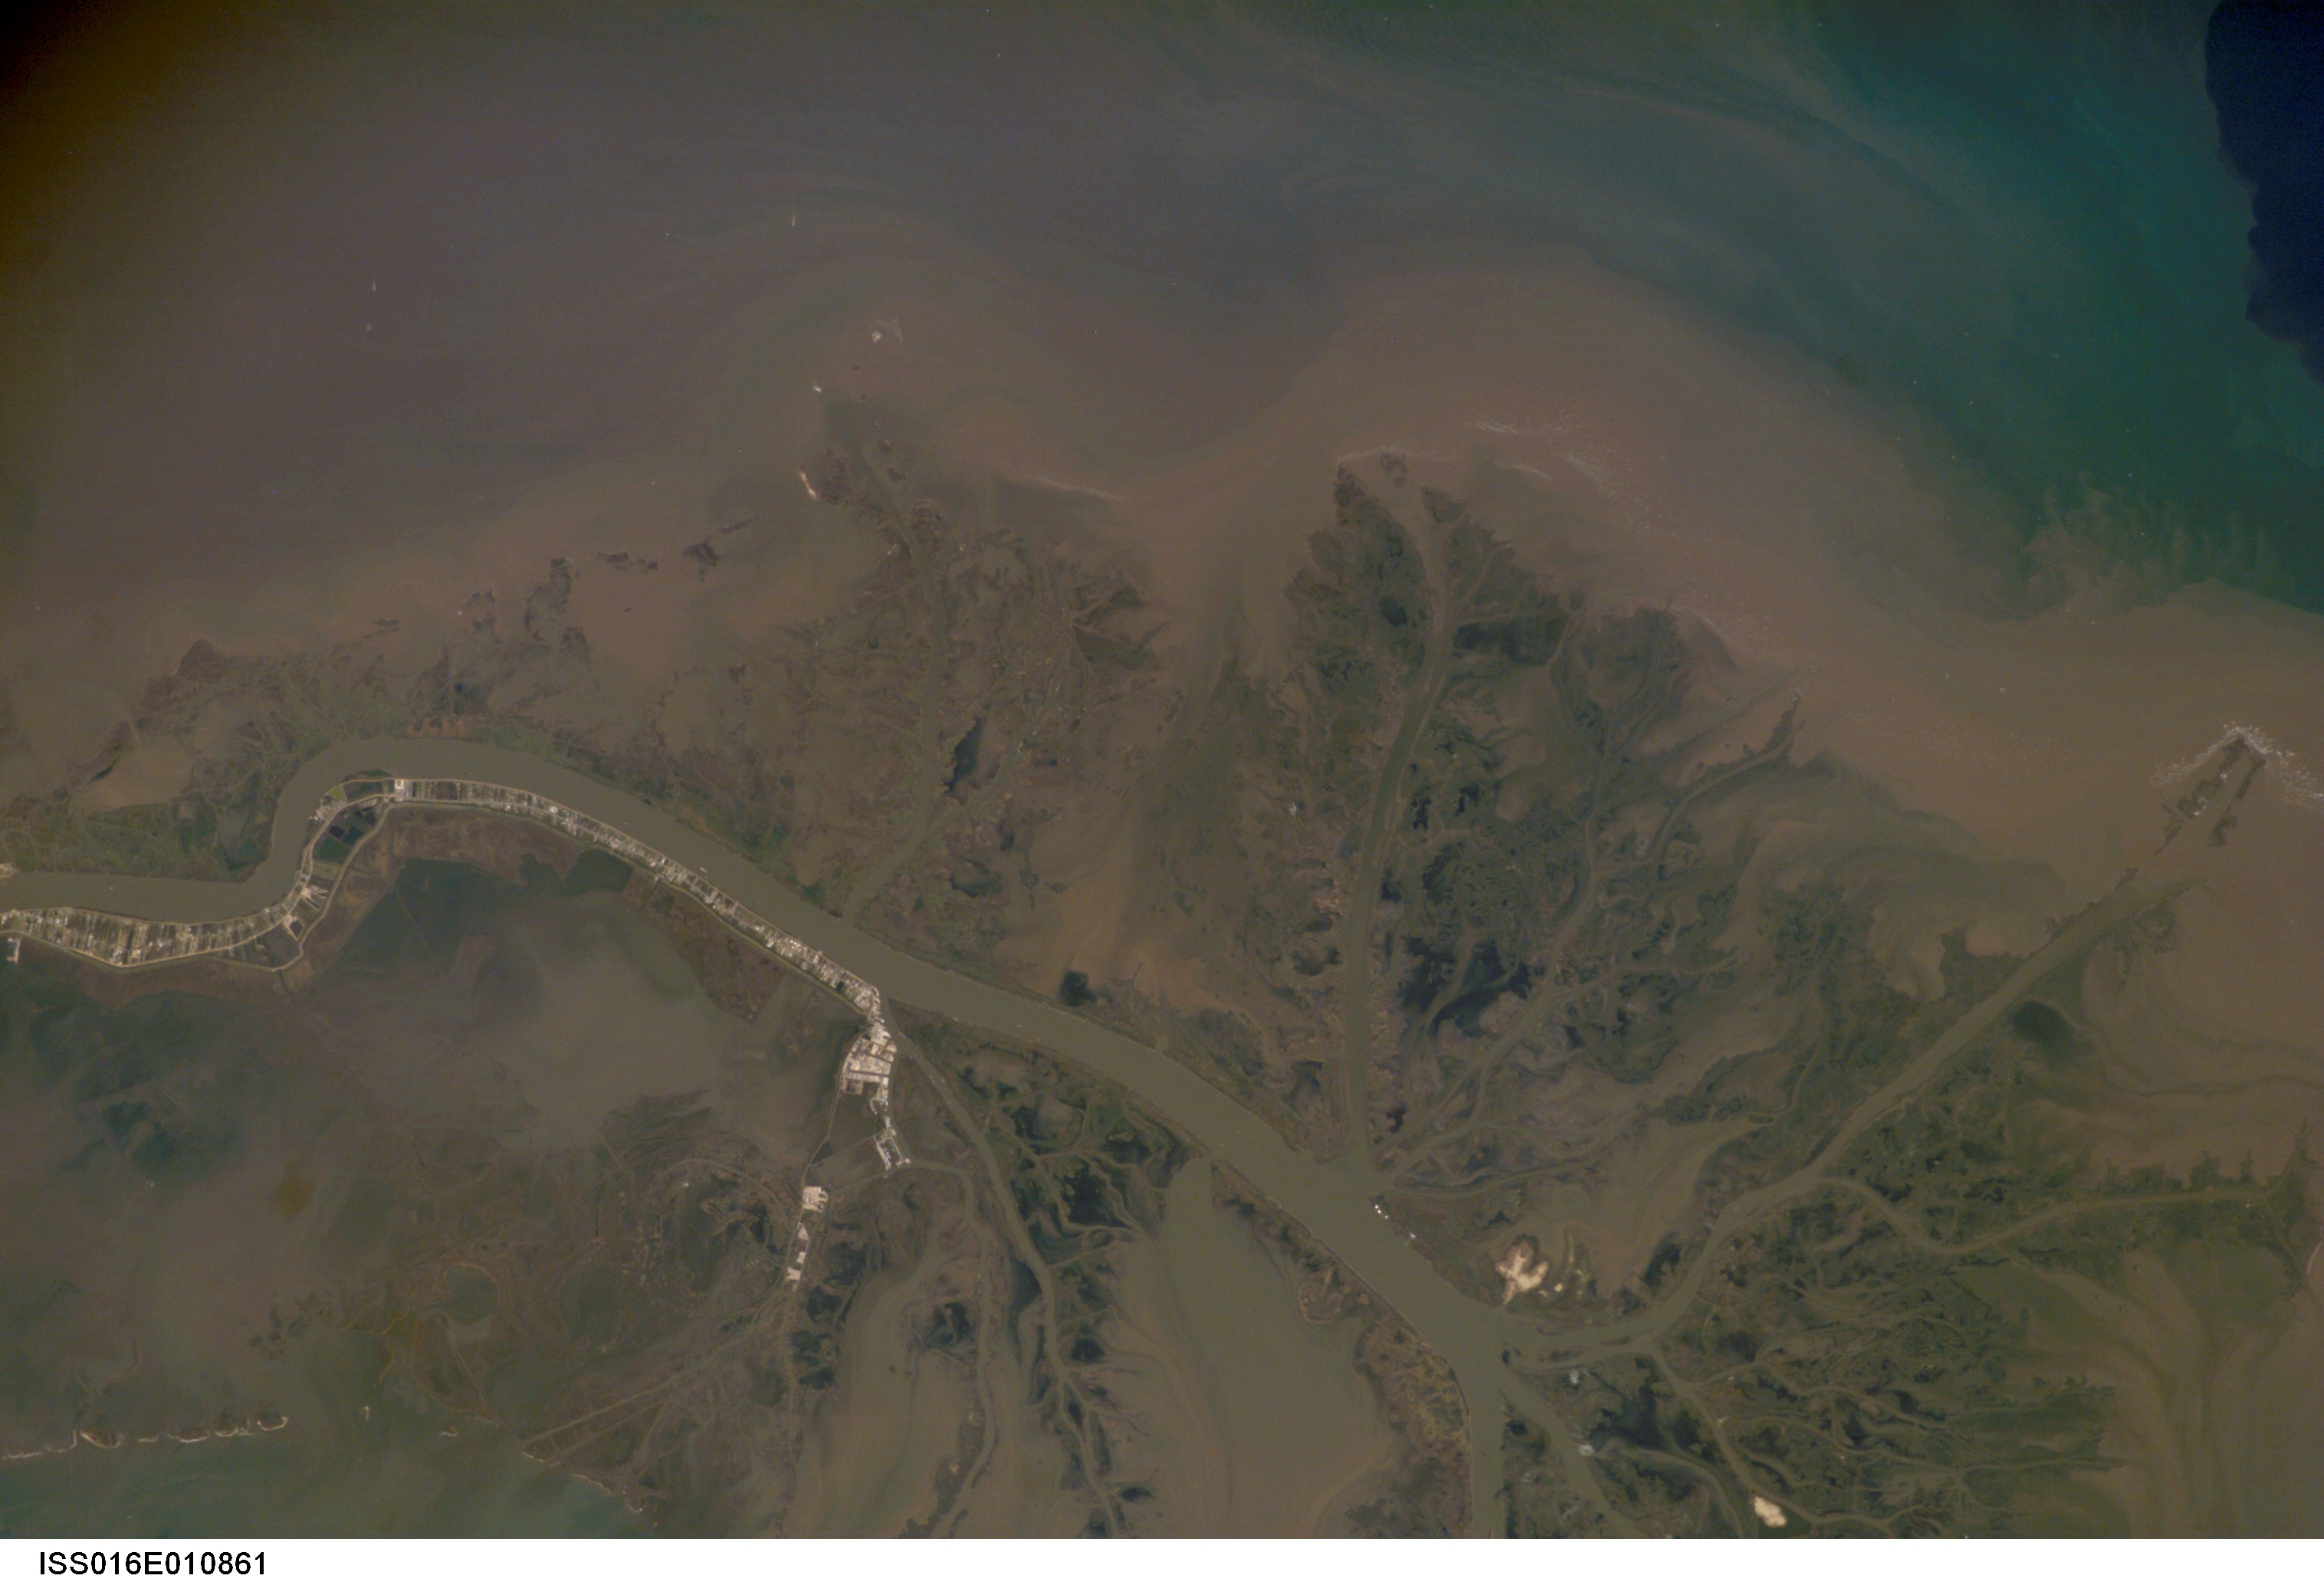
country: USA-LOUISIANA
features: MISSISSIPPI R. DELTA, MARSH
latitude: 29.5
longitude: -89.5
